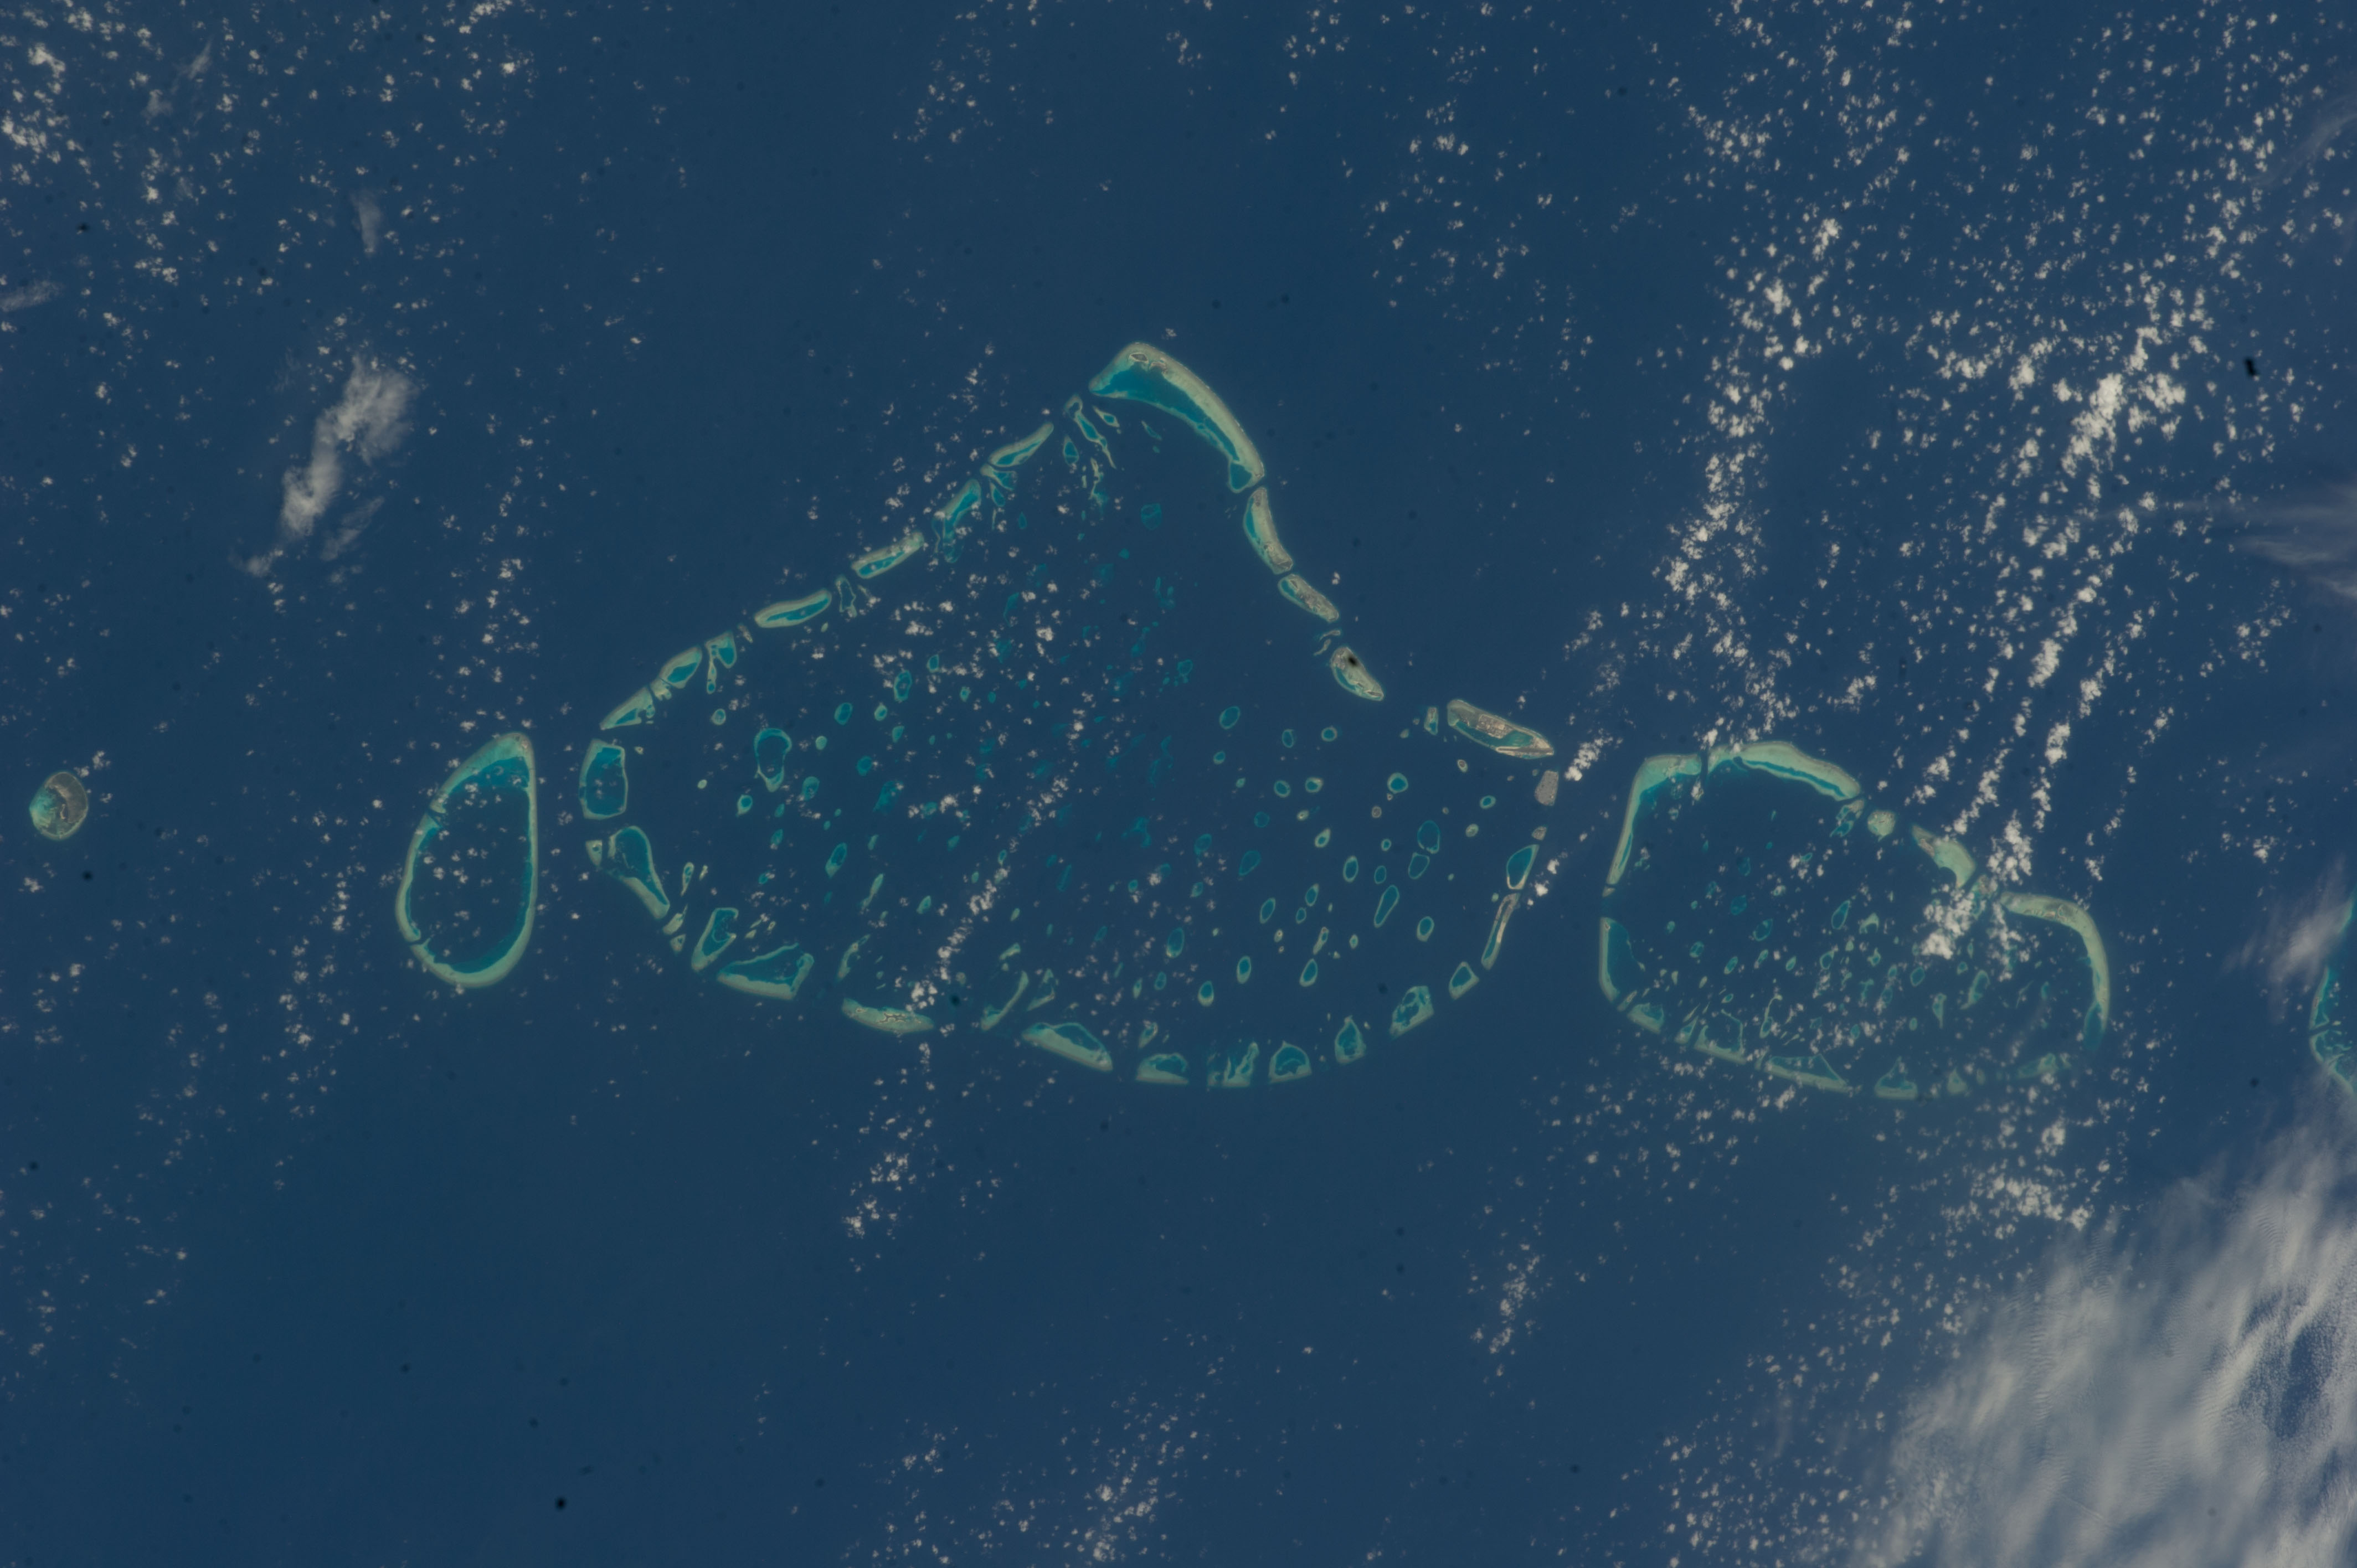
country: ARABIAN SEA
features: MALDIVES, ISLANDS, CORAL ISLANDS, GAAFARU, DHIFFUSHI
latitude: 4.5
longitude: 73.5
